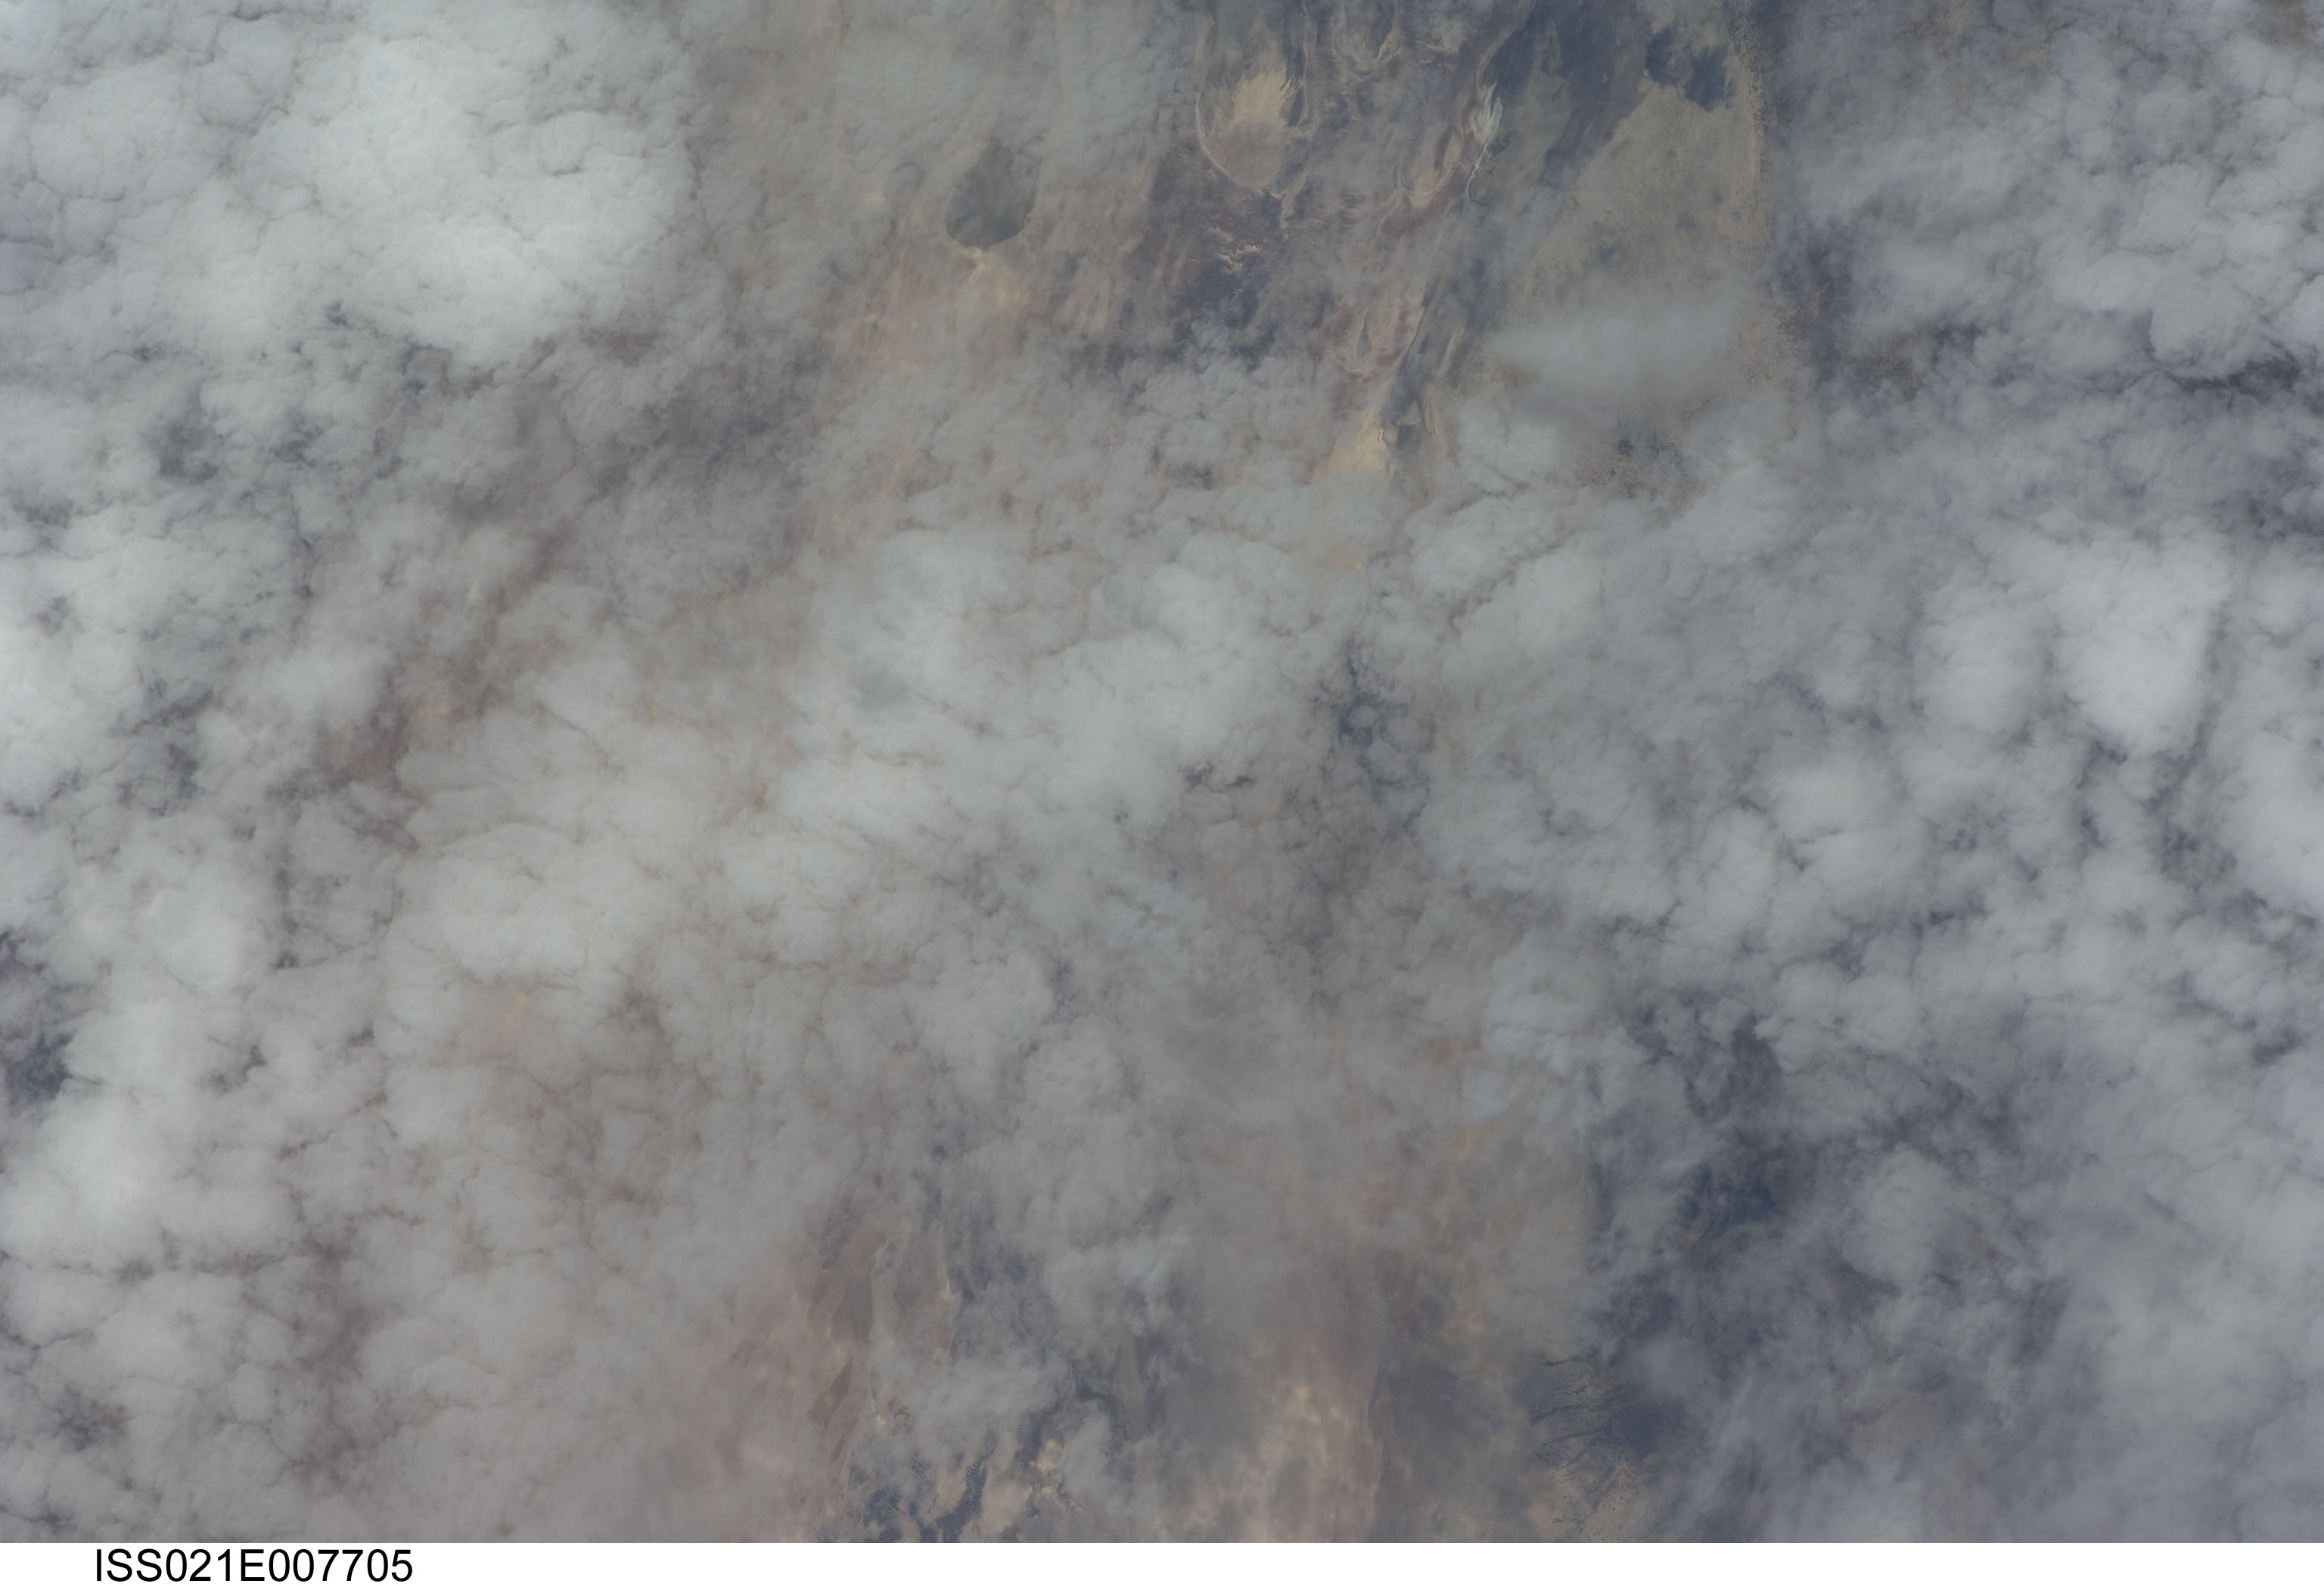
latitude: -3.6
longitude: 35.2
